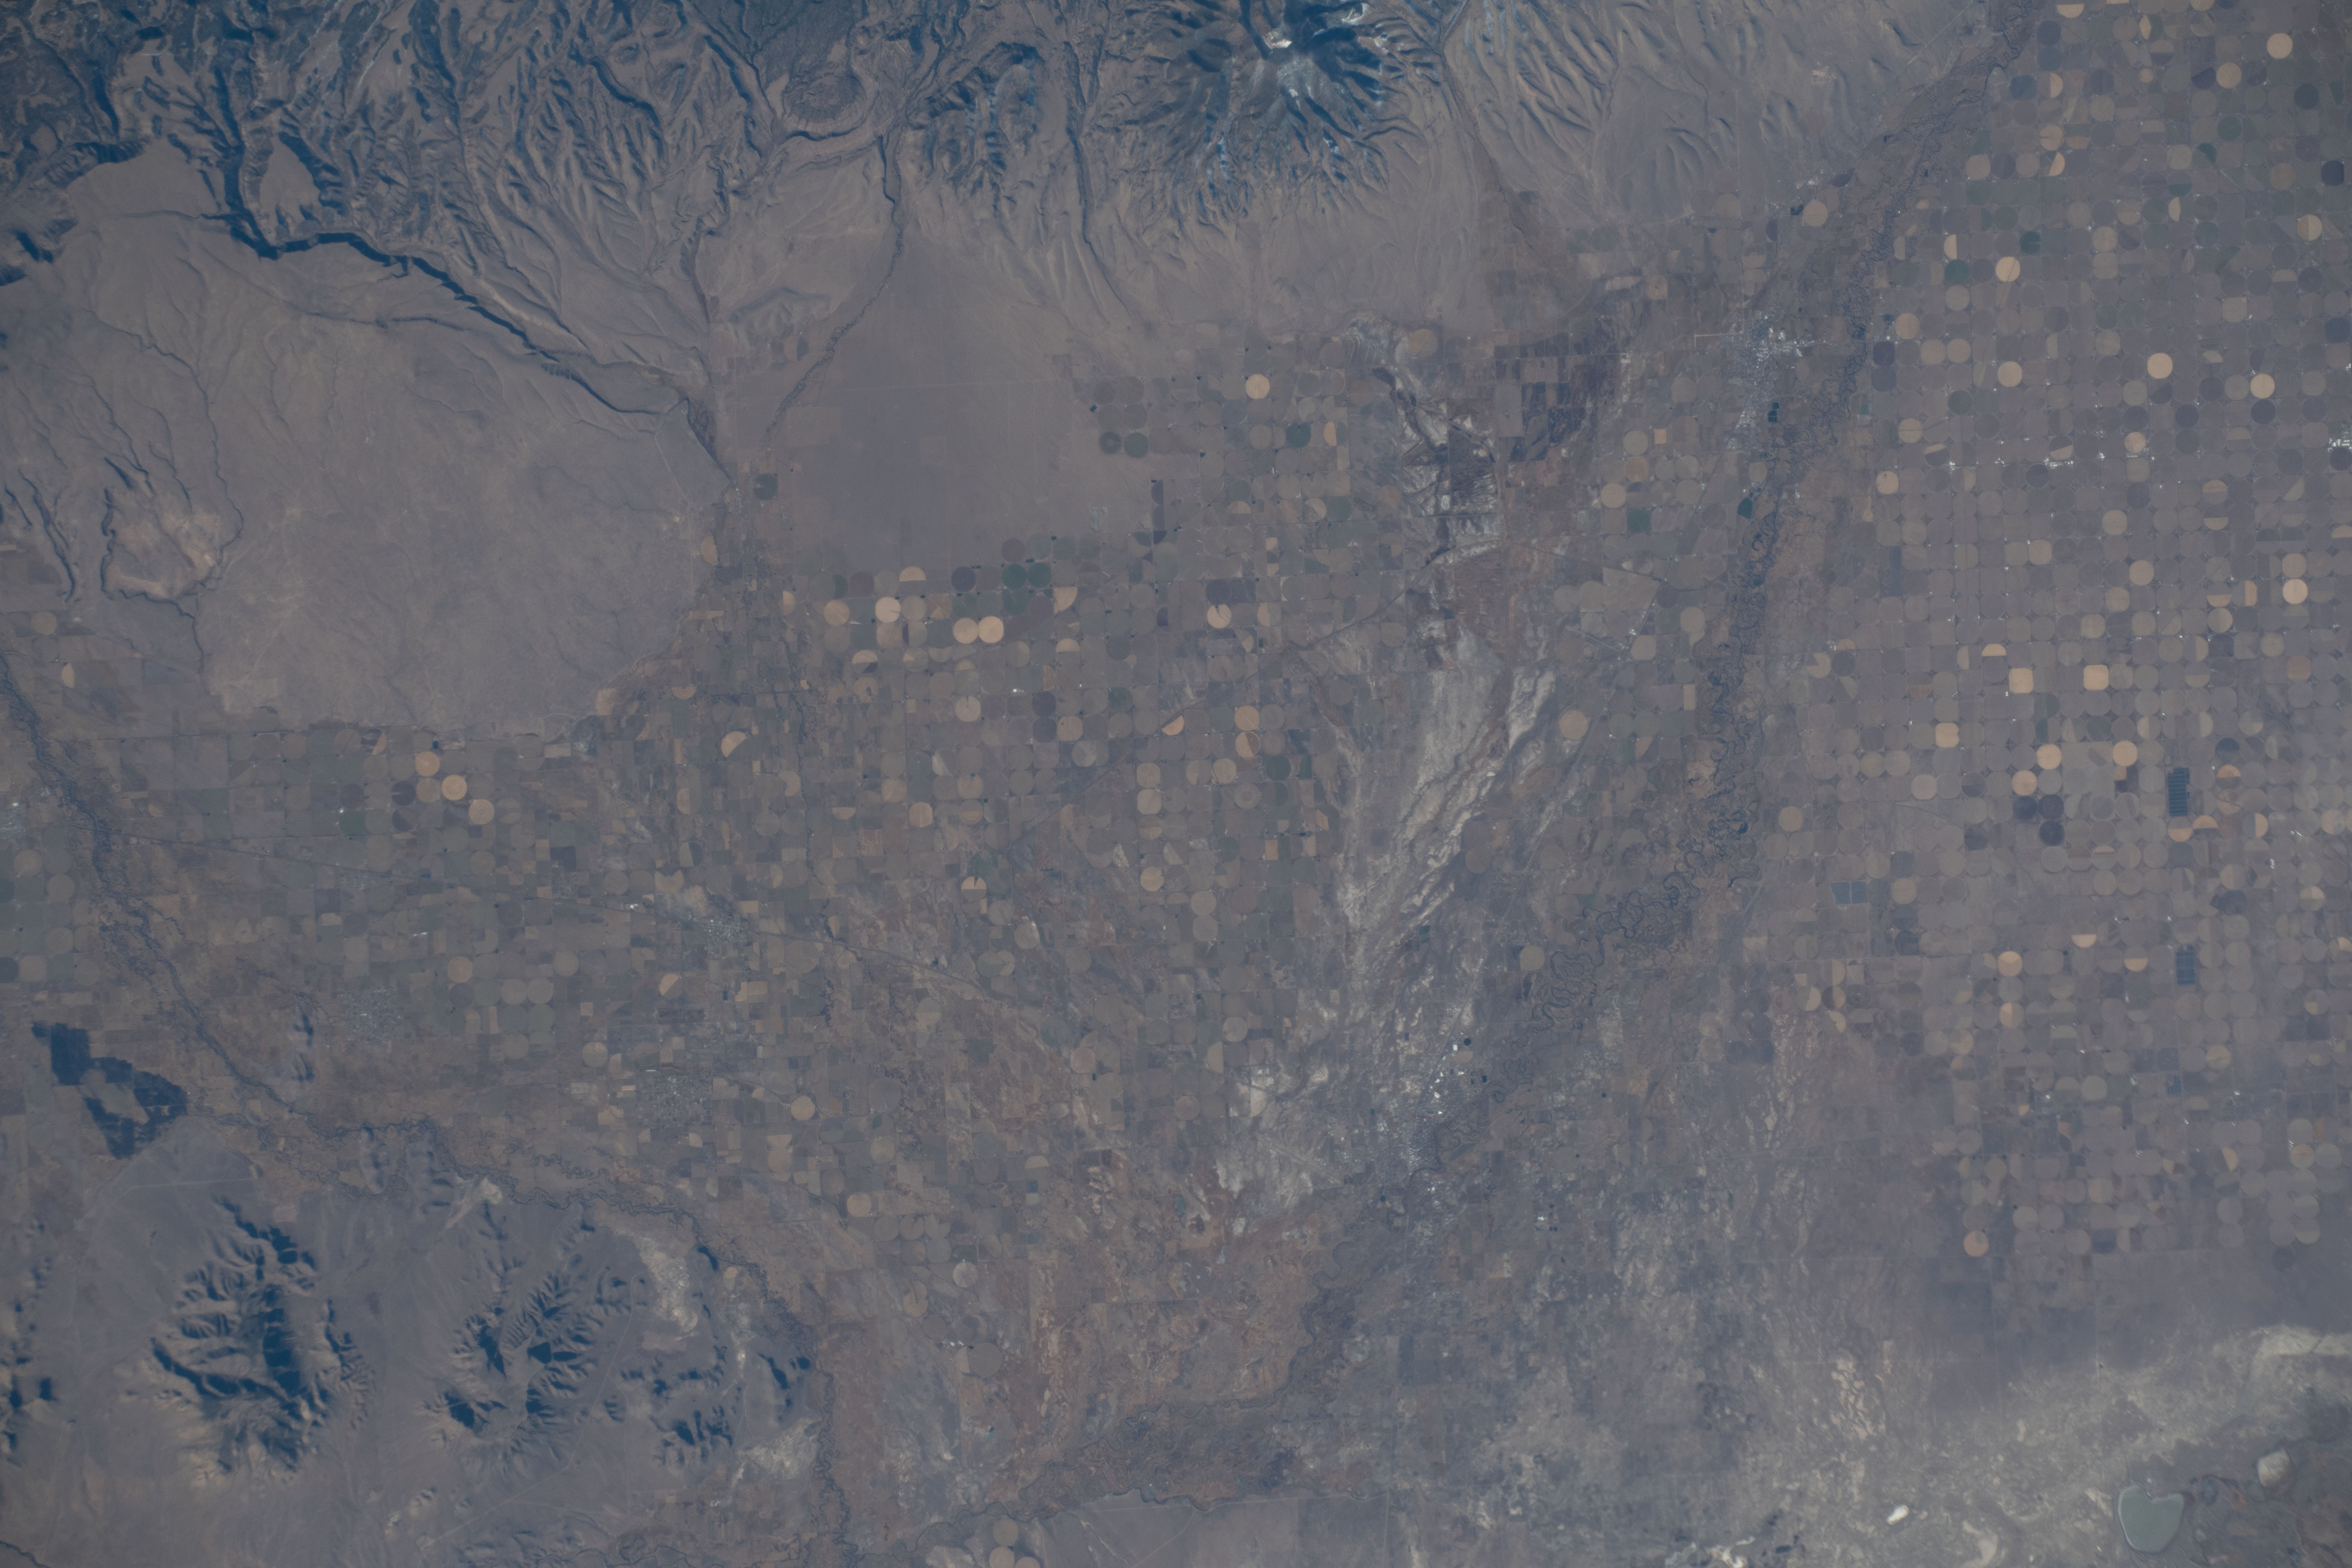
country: USA-COLORADO
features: ALAMOSA, AGRICULTRAL FIELDS, LOS MOGOTES, CONEJOS
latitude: 37.4
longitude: -106.0
